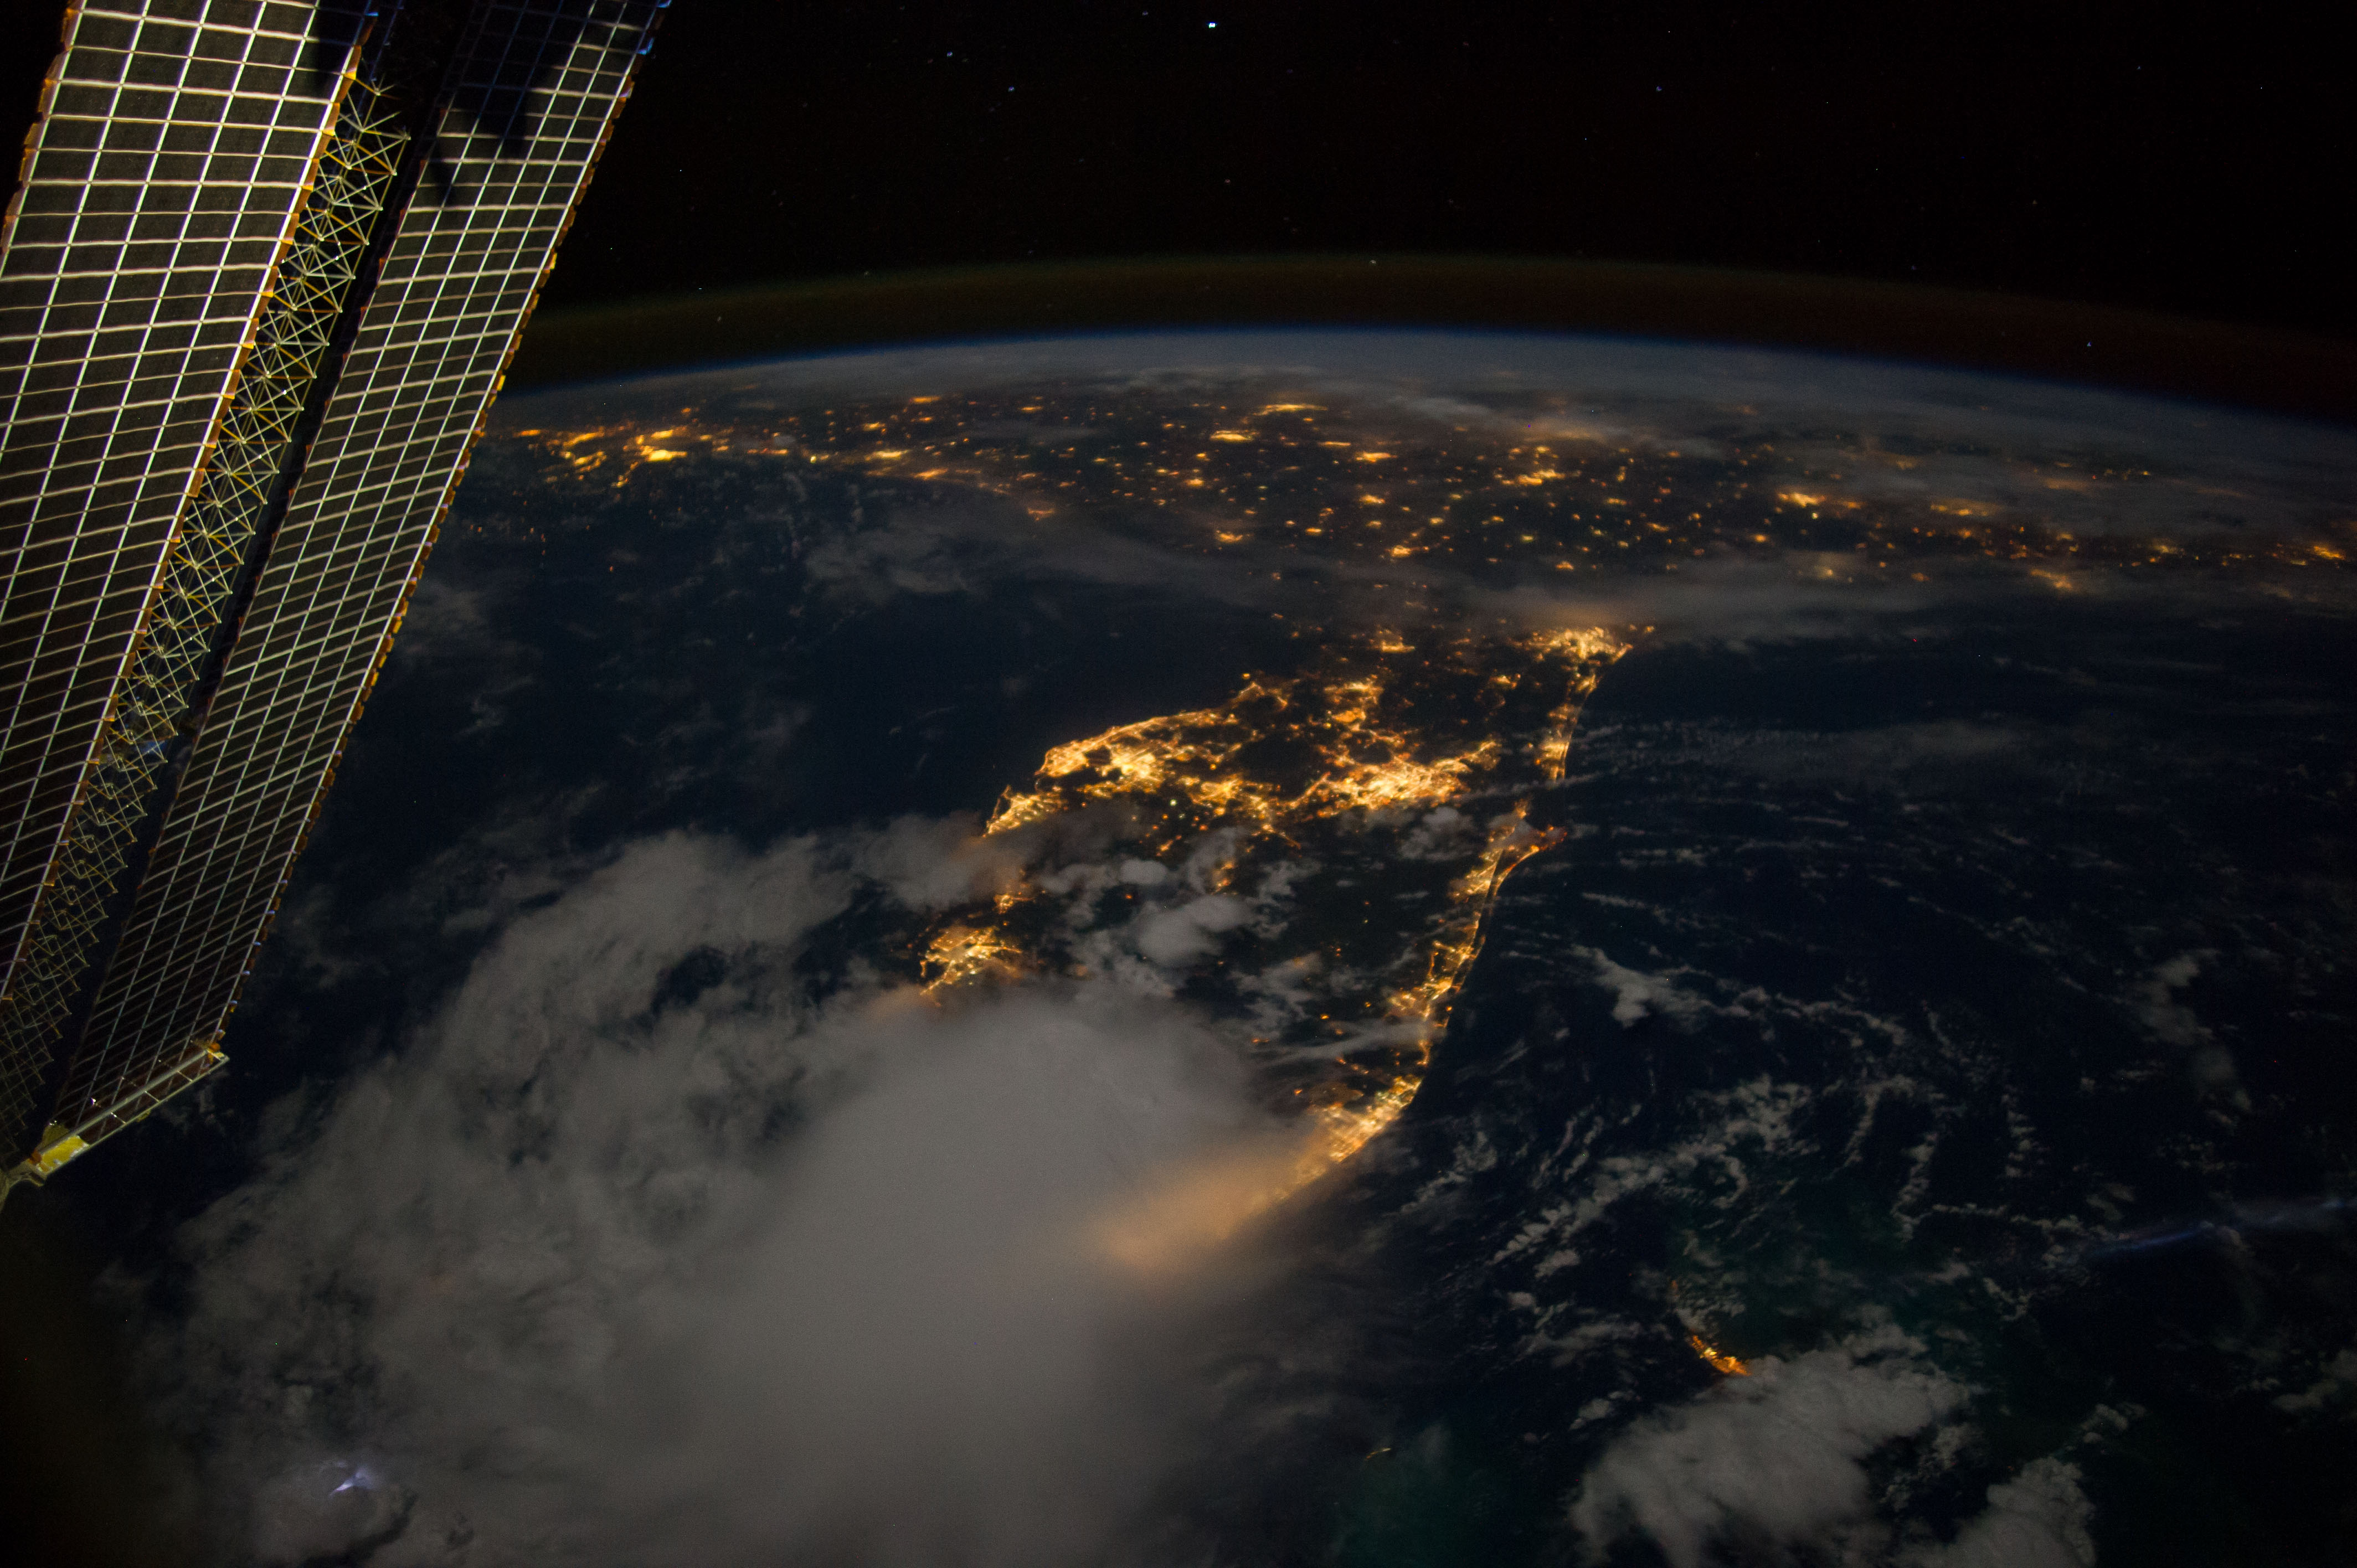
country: USA-FLORIDA
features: FLORIDA CY. LIGHTS, G. OF MEXICO, ATLANTIC O.
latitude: 27.0
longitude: -81.5
